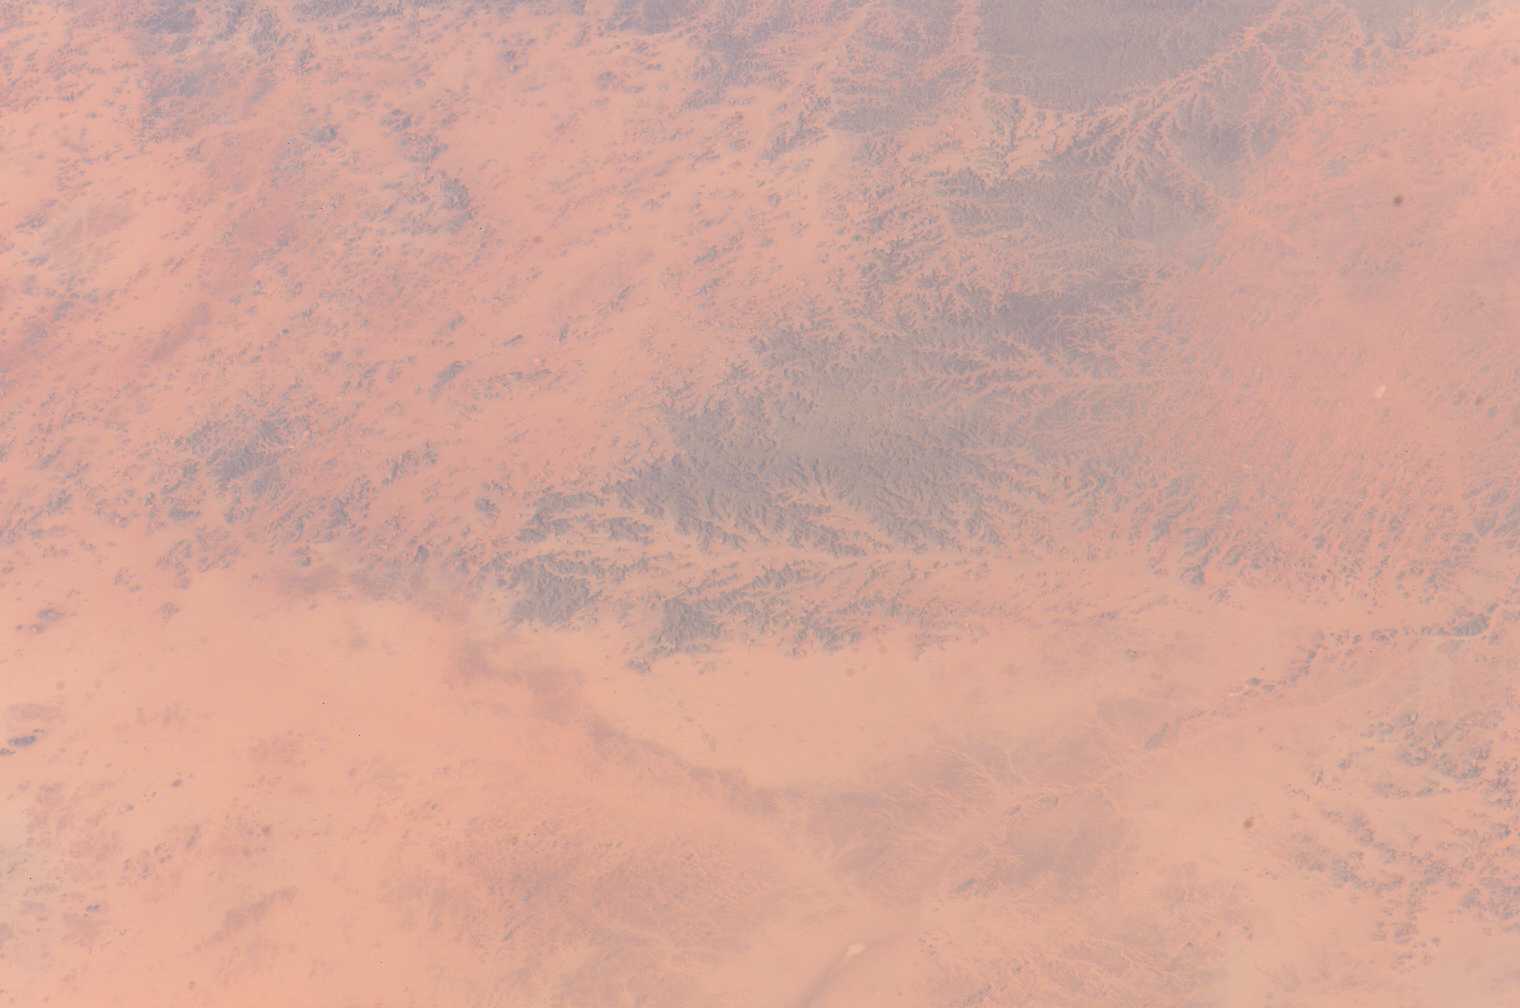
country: SUDAN
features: WADI SOUTH OF LAKE NASSER
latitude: 22.0
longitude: 32.5
